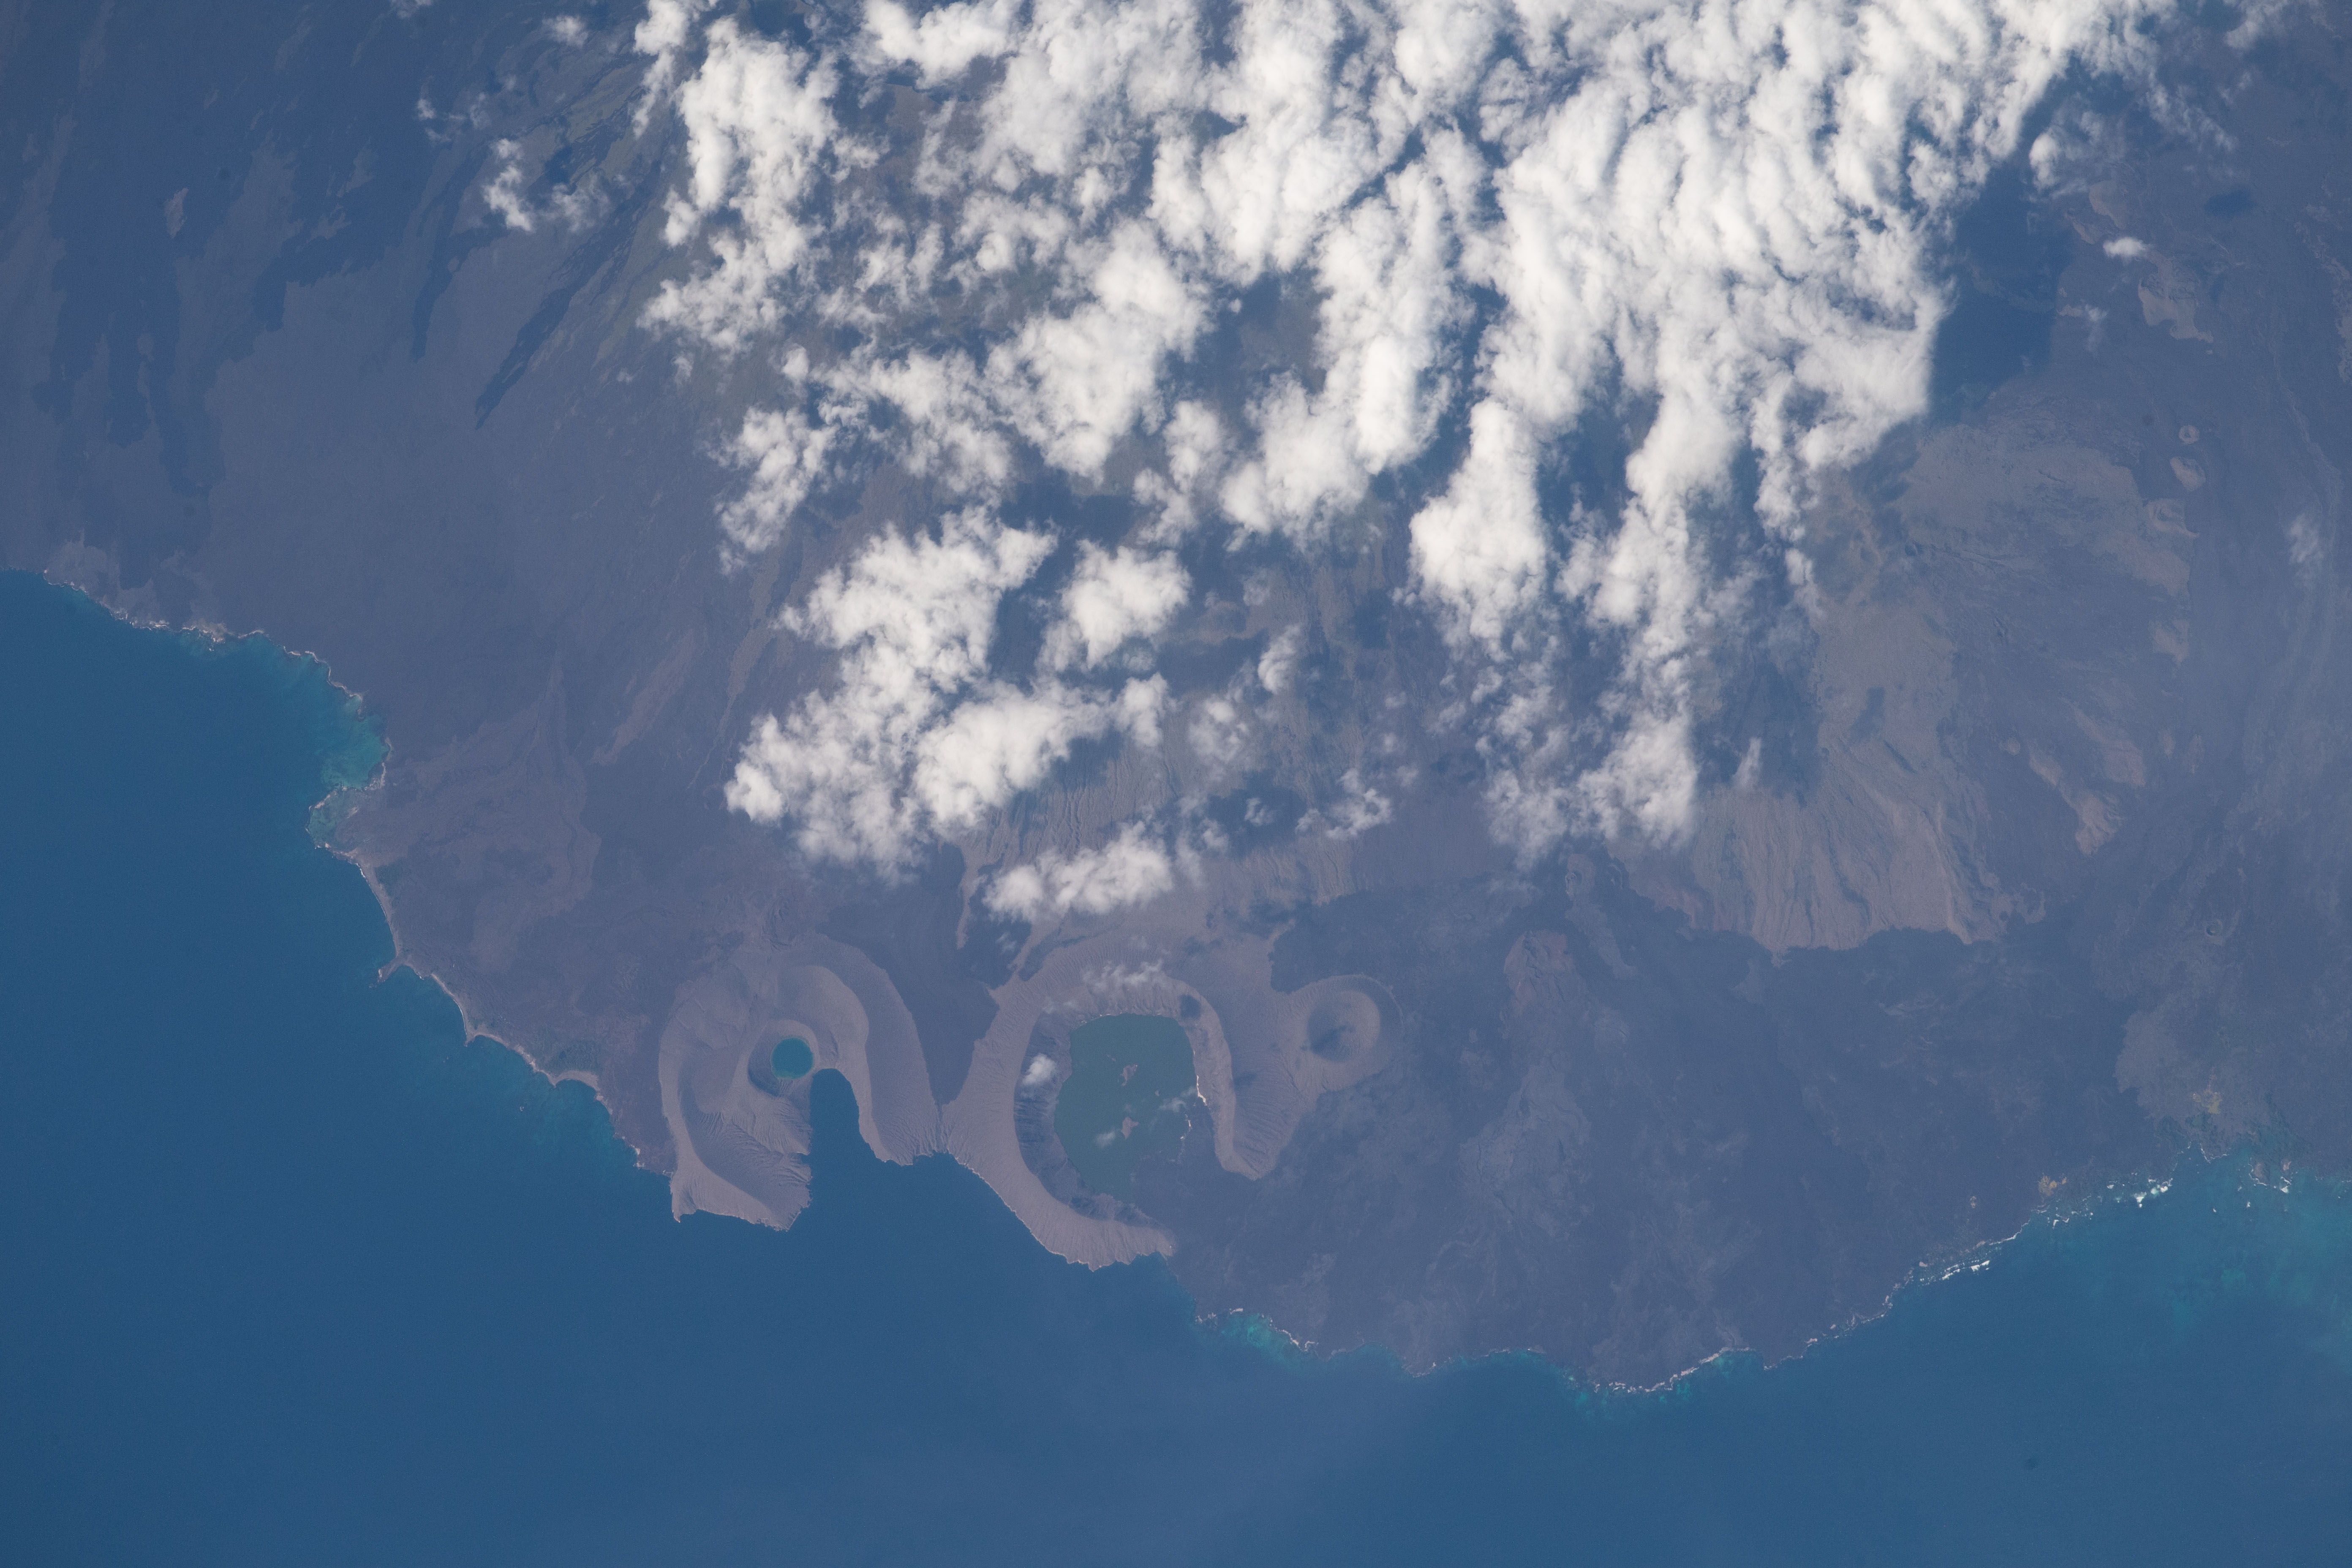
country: GALAPAGOS ISLANDS
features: VOLCAN WOLF, ISABELA ISLAND, FERNANDINA ISLAND, SANTIAGO ISLAND
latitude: -0.3
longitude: -91.3
